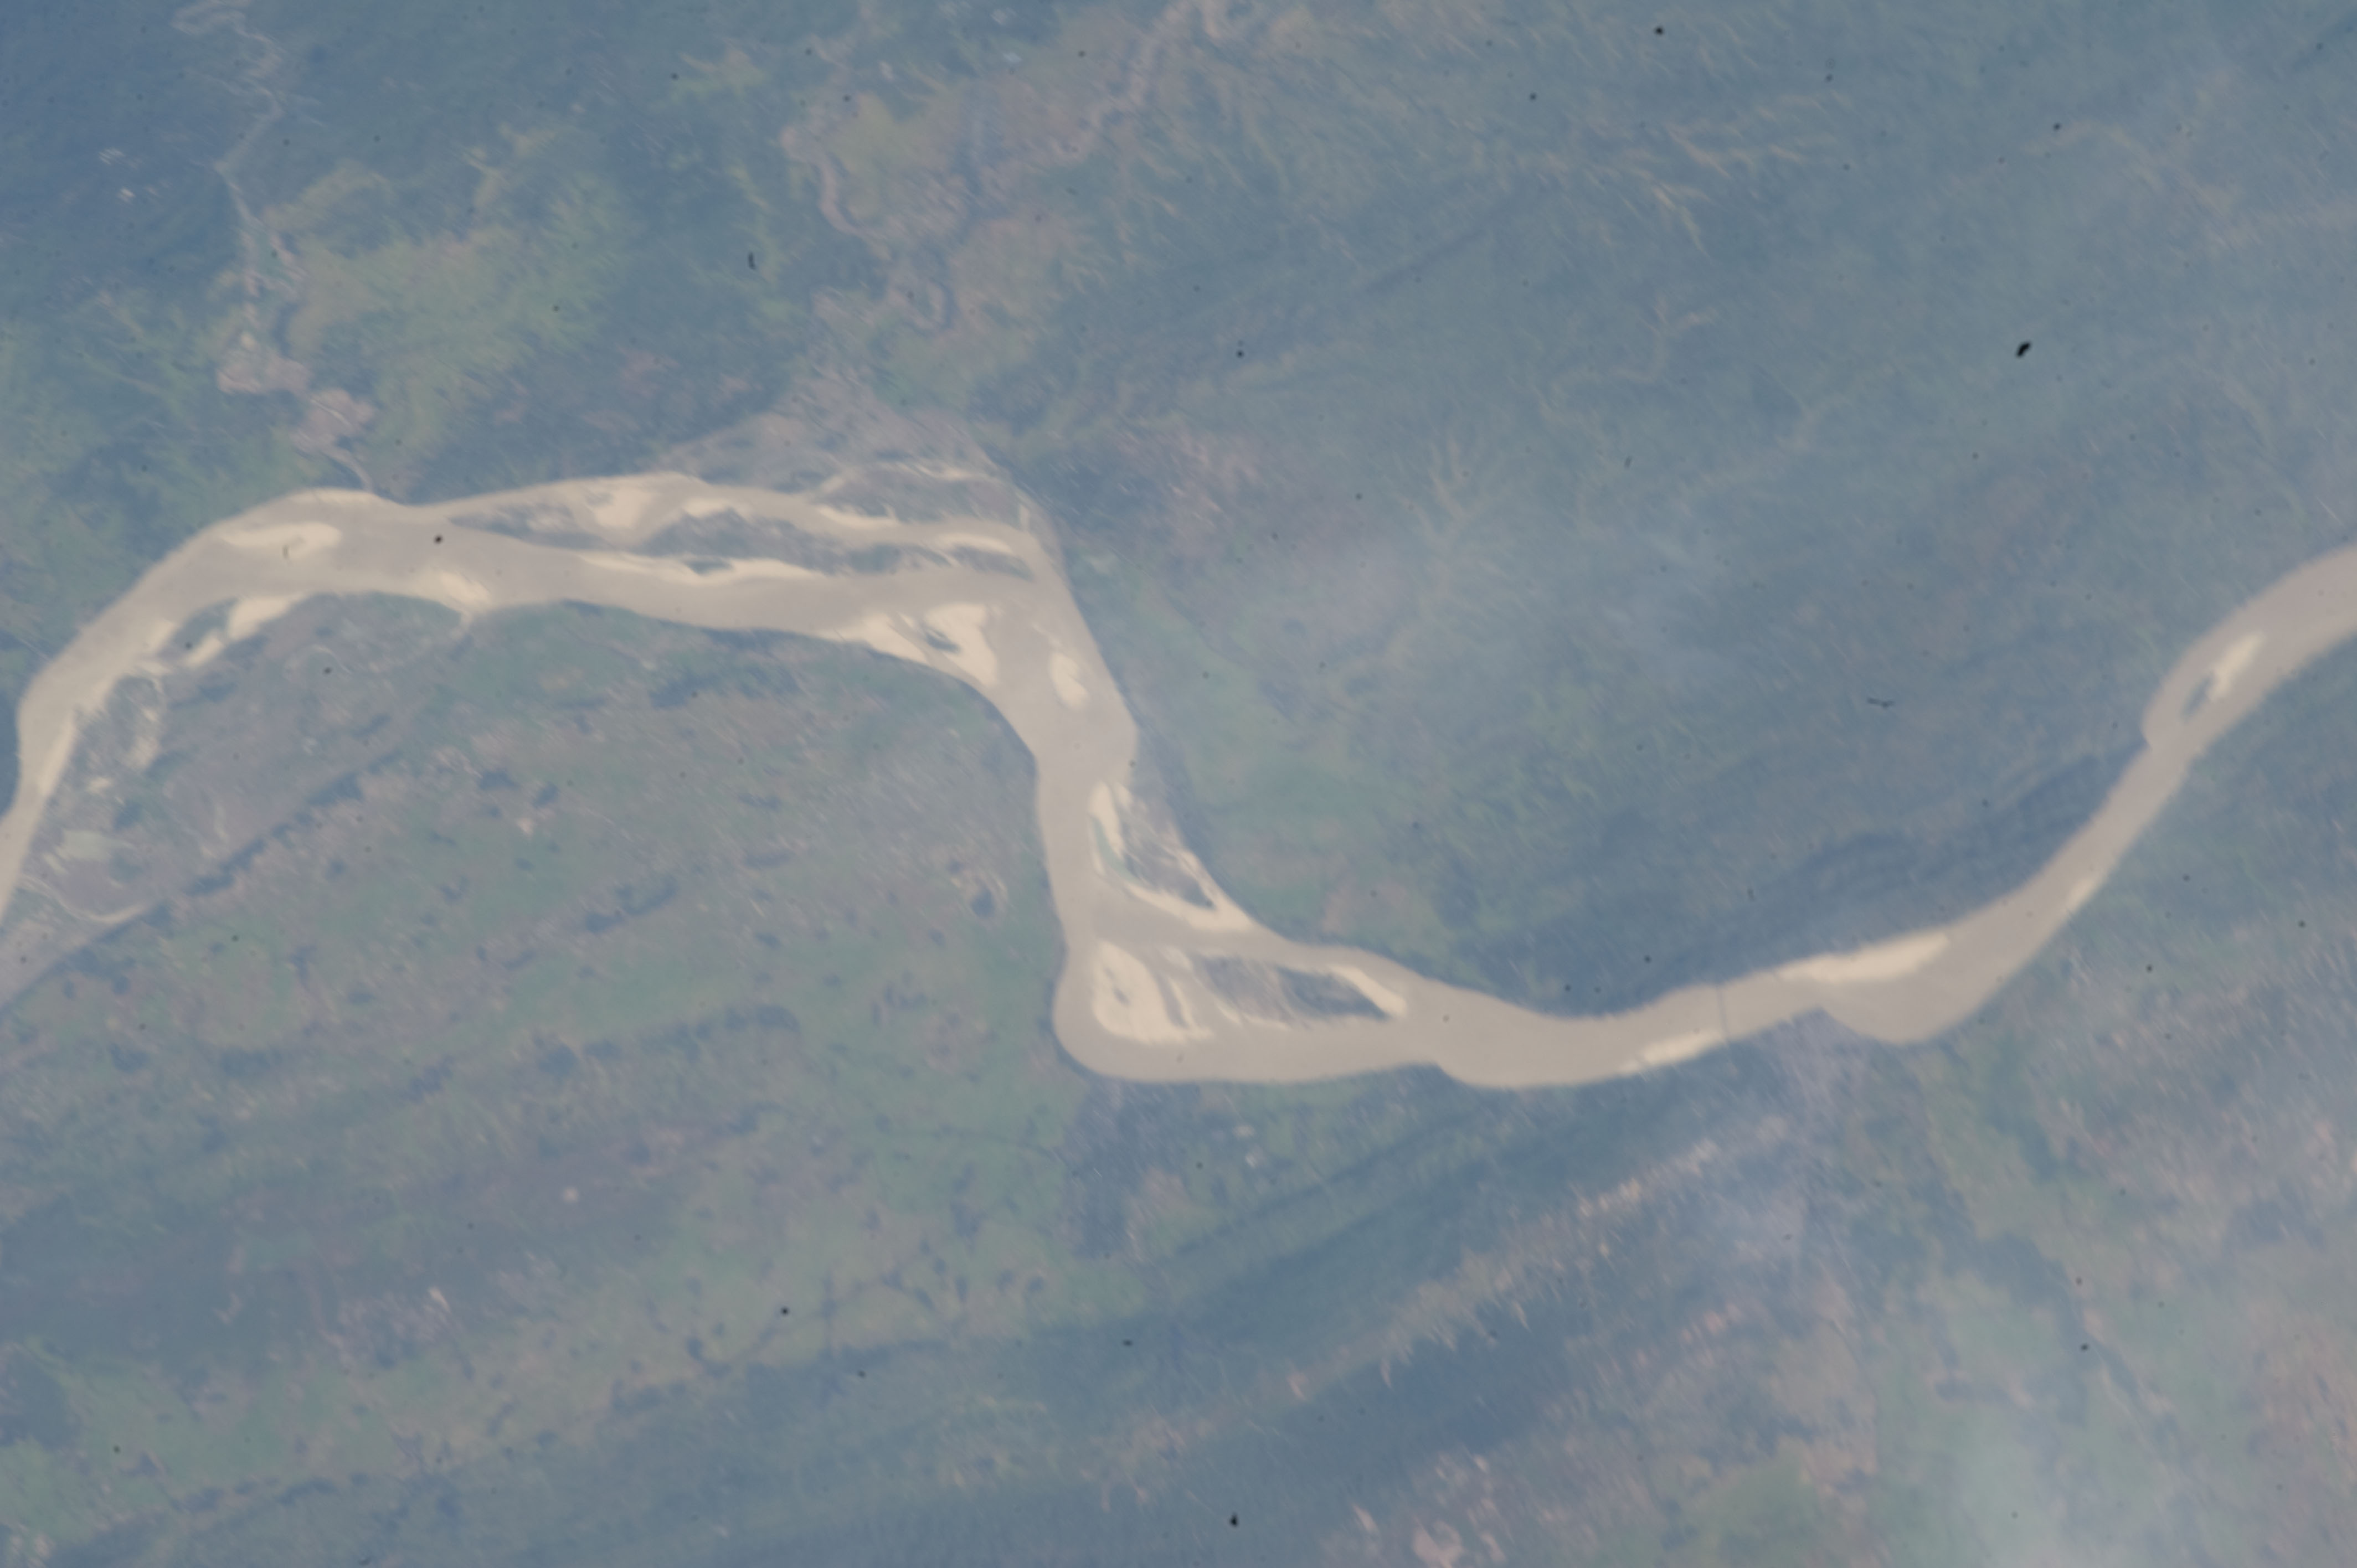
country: MYANMAR (BURMA)
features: IRRAWADY R. FLOODPLAIN, AGR., HAZE
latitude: 18.7
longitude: 95.2
